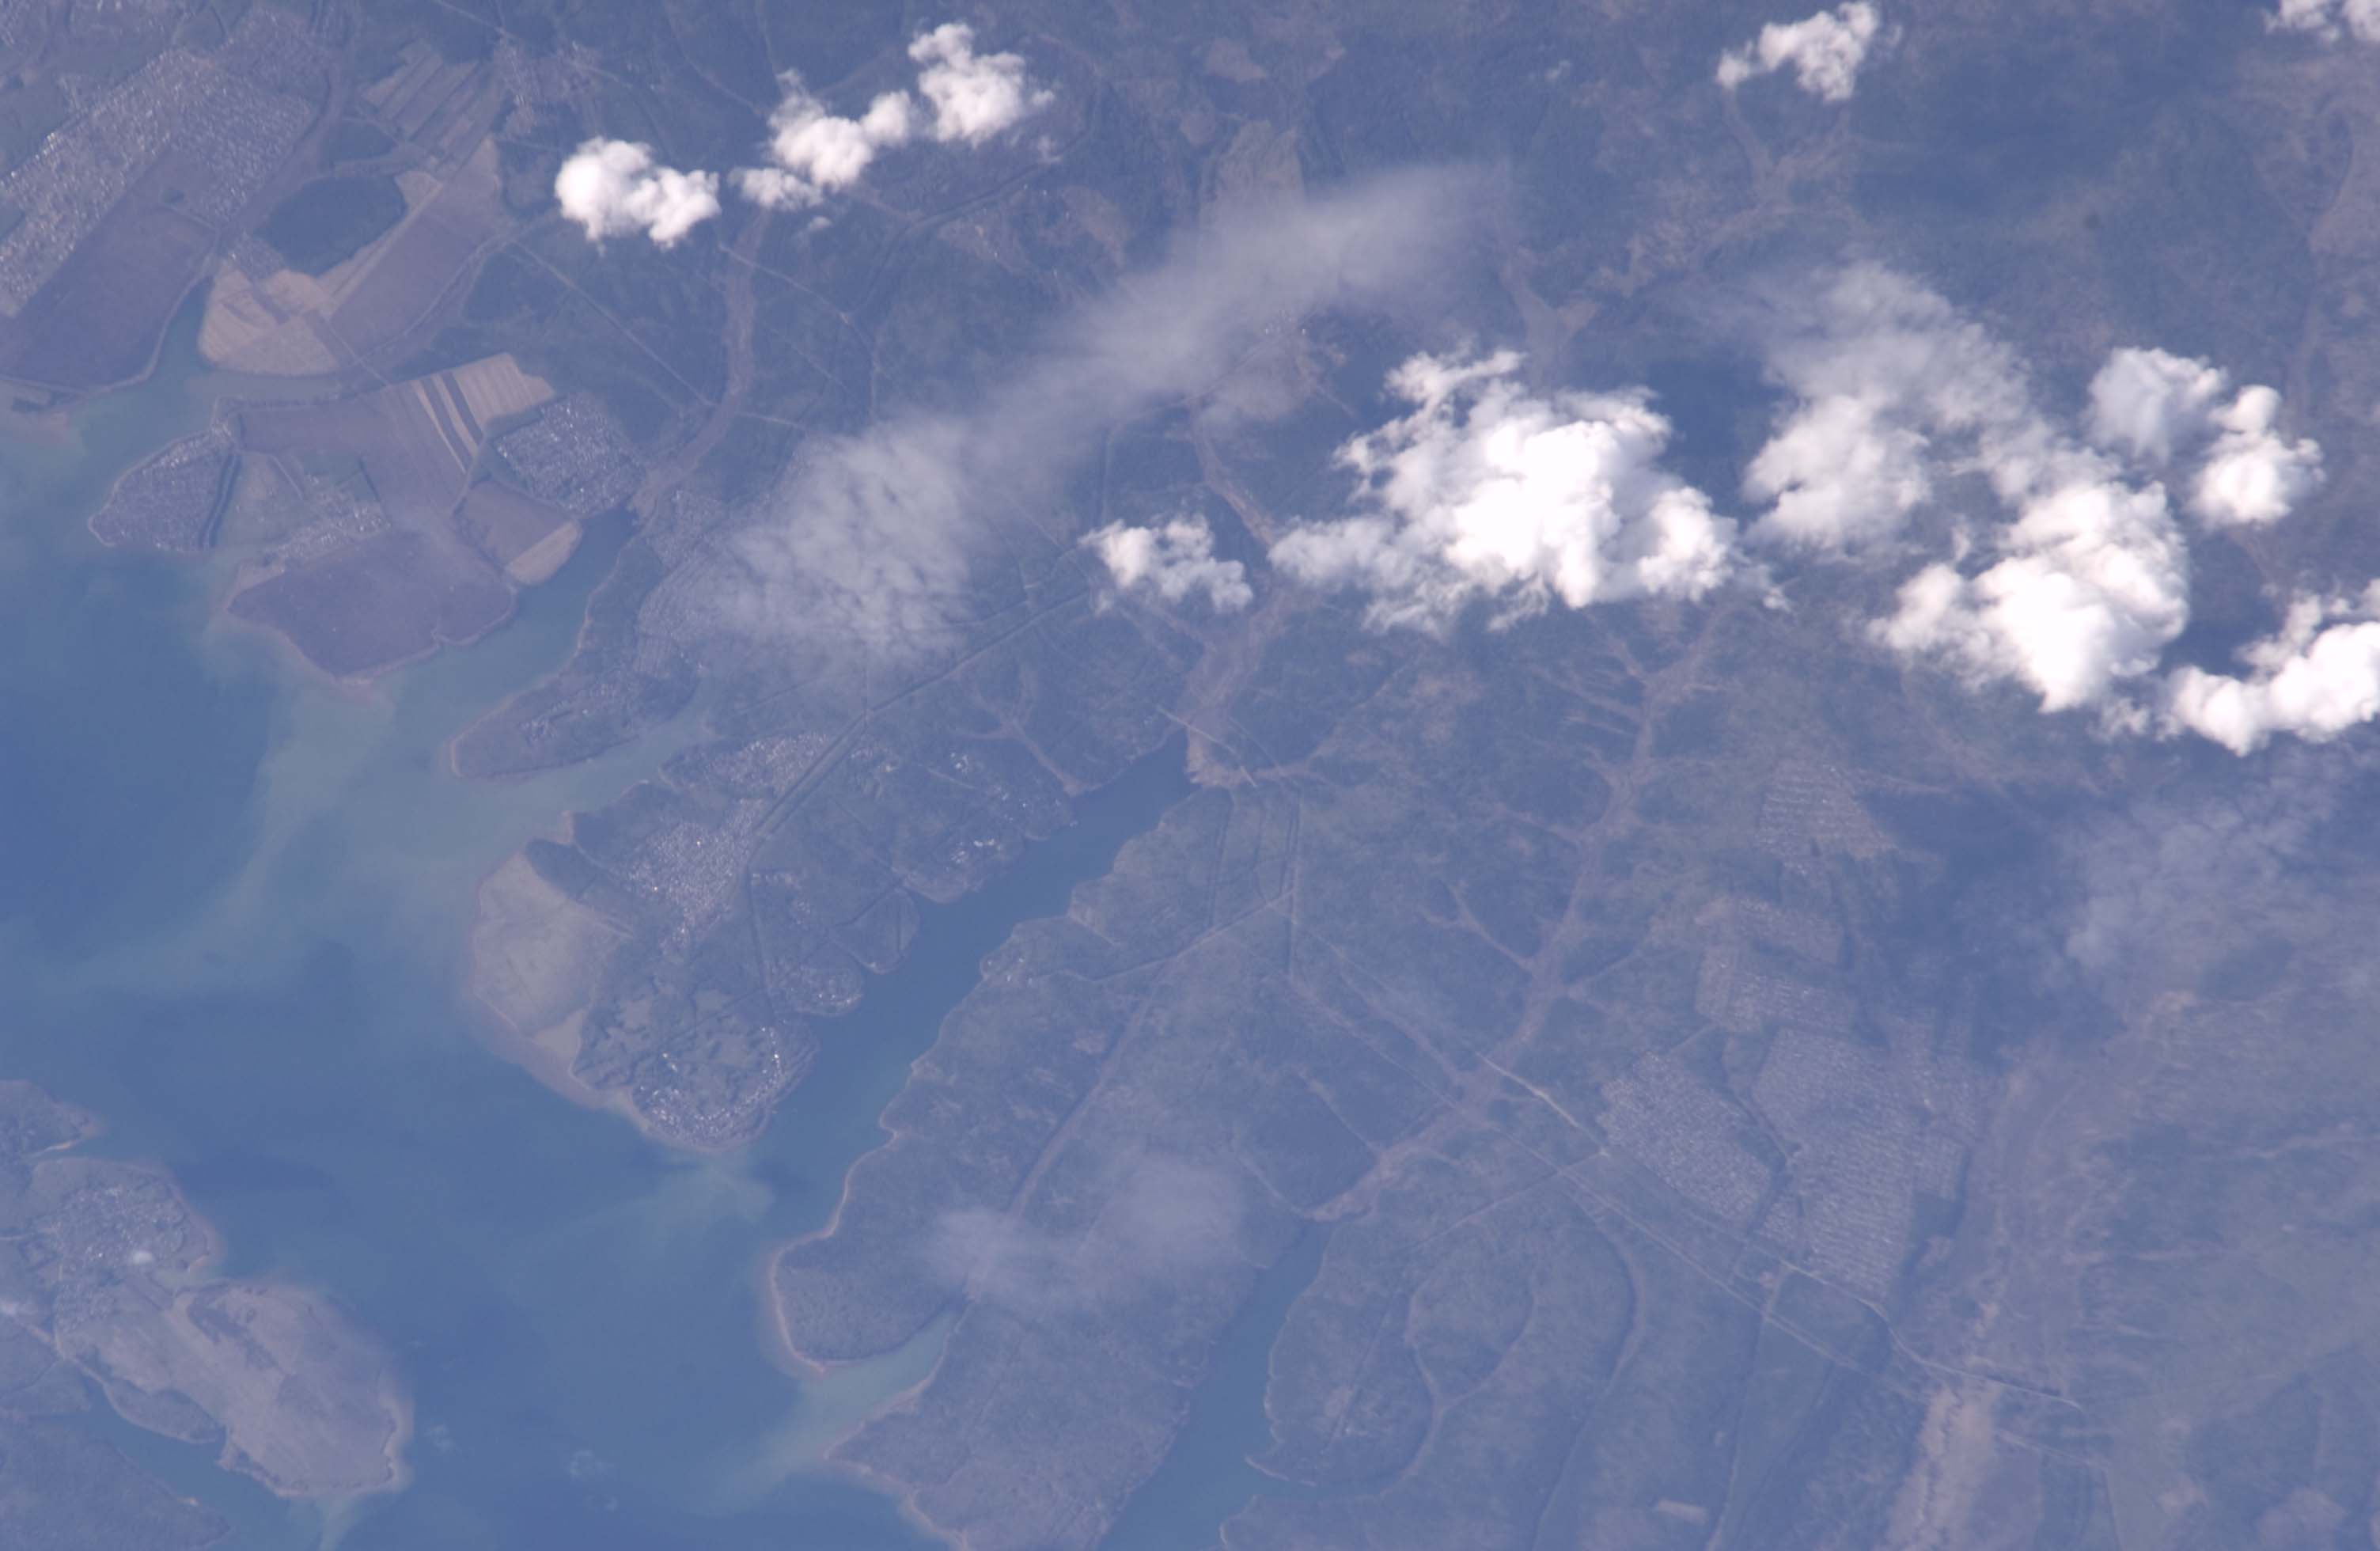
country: RUSSIAN FEDERATION
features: ANGARA R. SE. OF IRKUTSK
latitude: 52.2
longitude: 104.5
